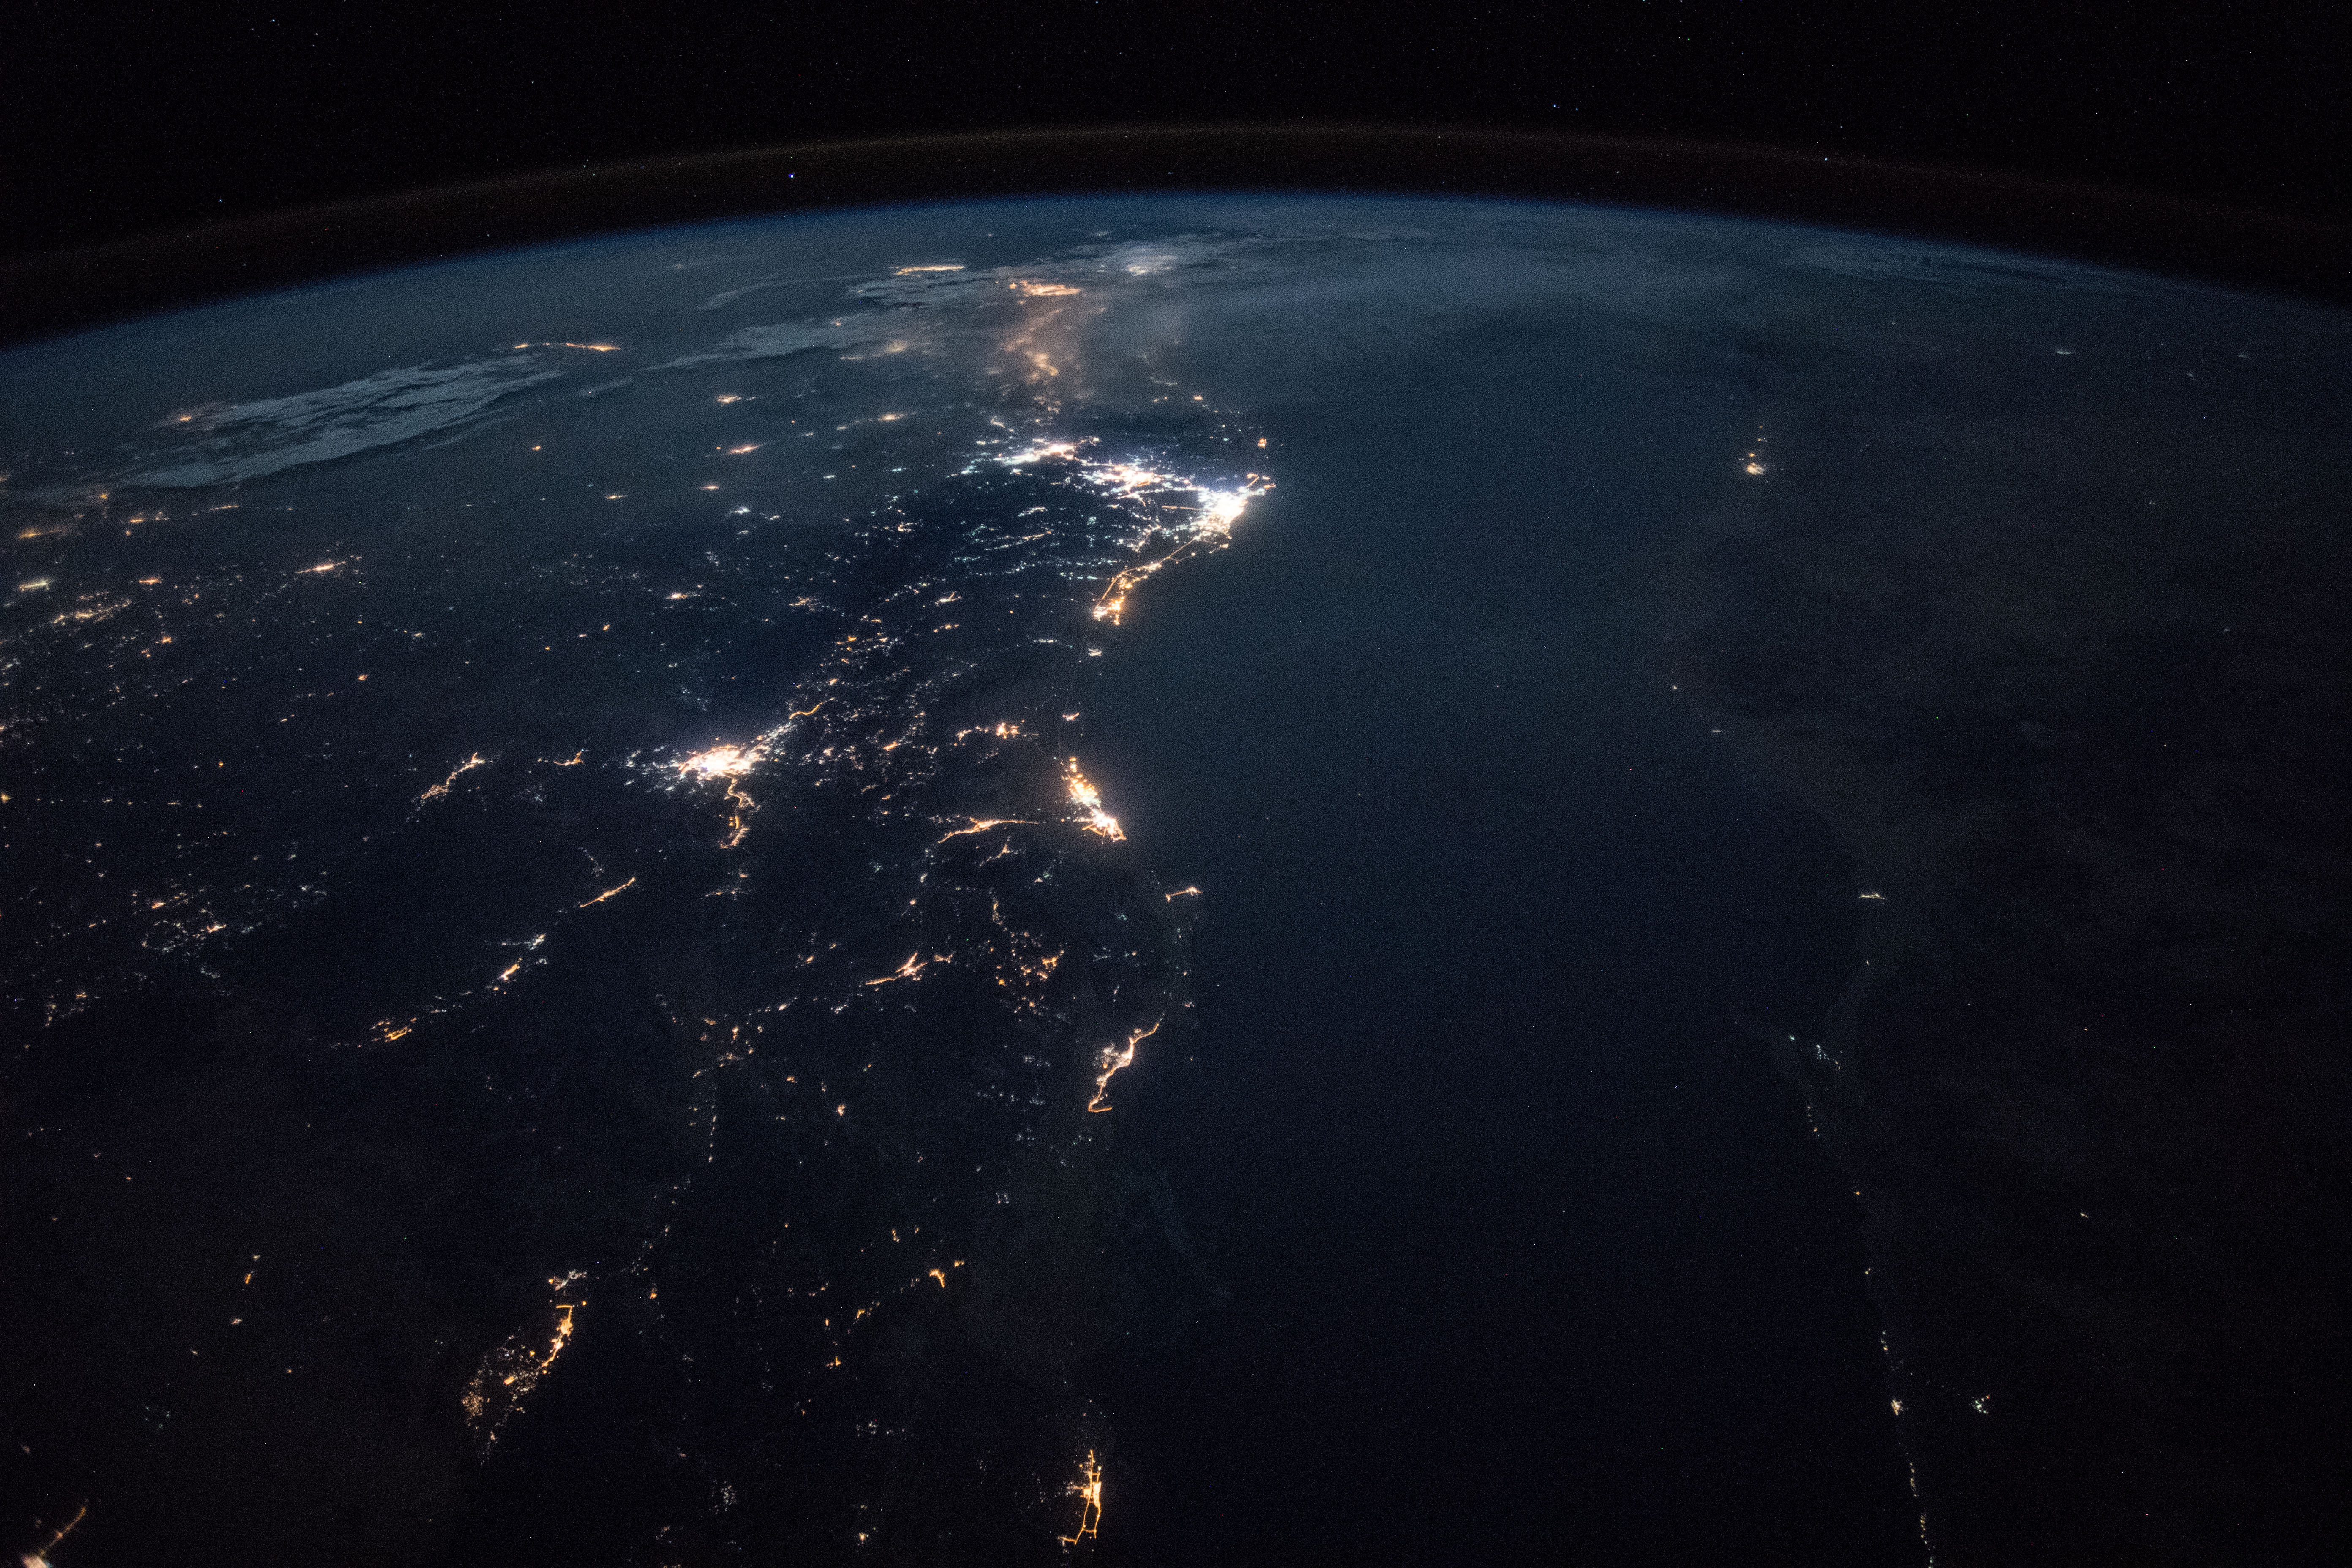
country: SAUDI ARABIA
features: YANBU CITY, RED SEA, MEDINA CITY, JEDDAH CITY, NUBIAN DESERT, MECCA CITY, NIGHT, EARTH LIMB
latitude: 24.1
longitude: 37.6
